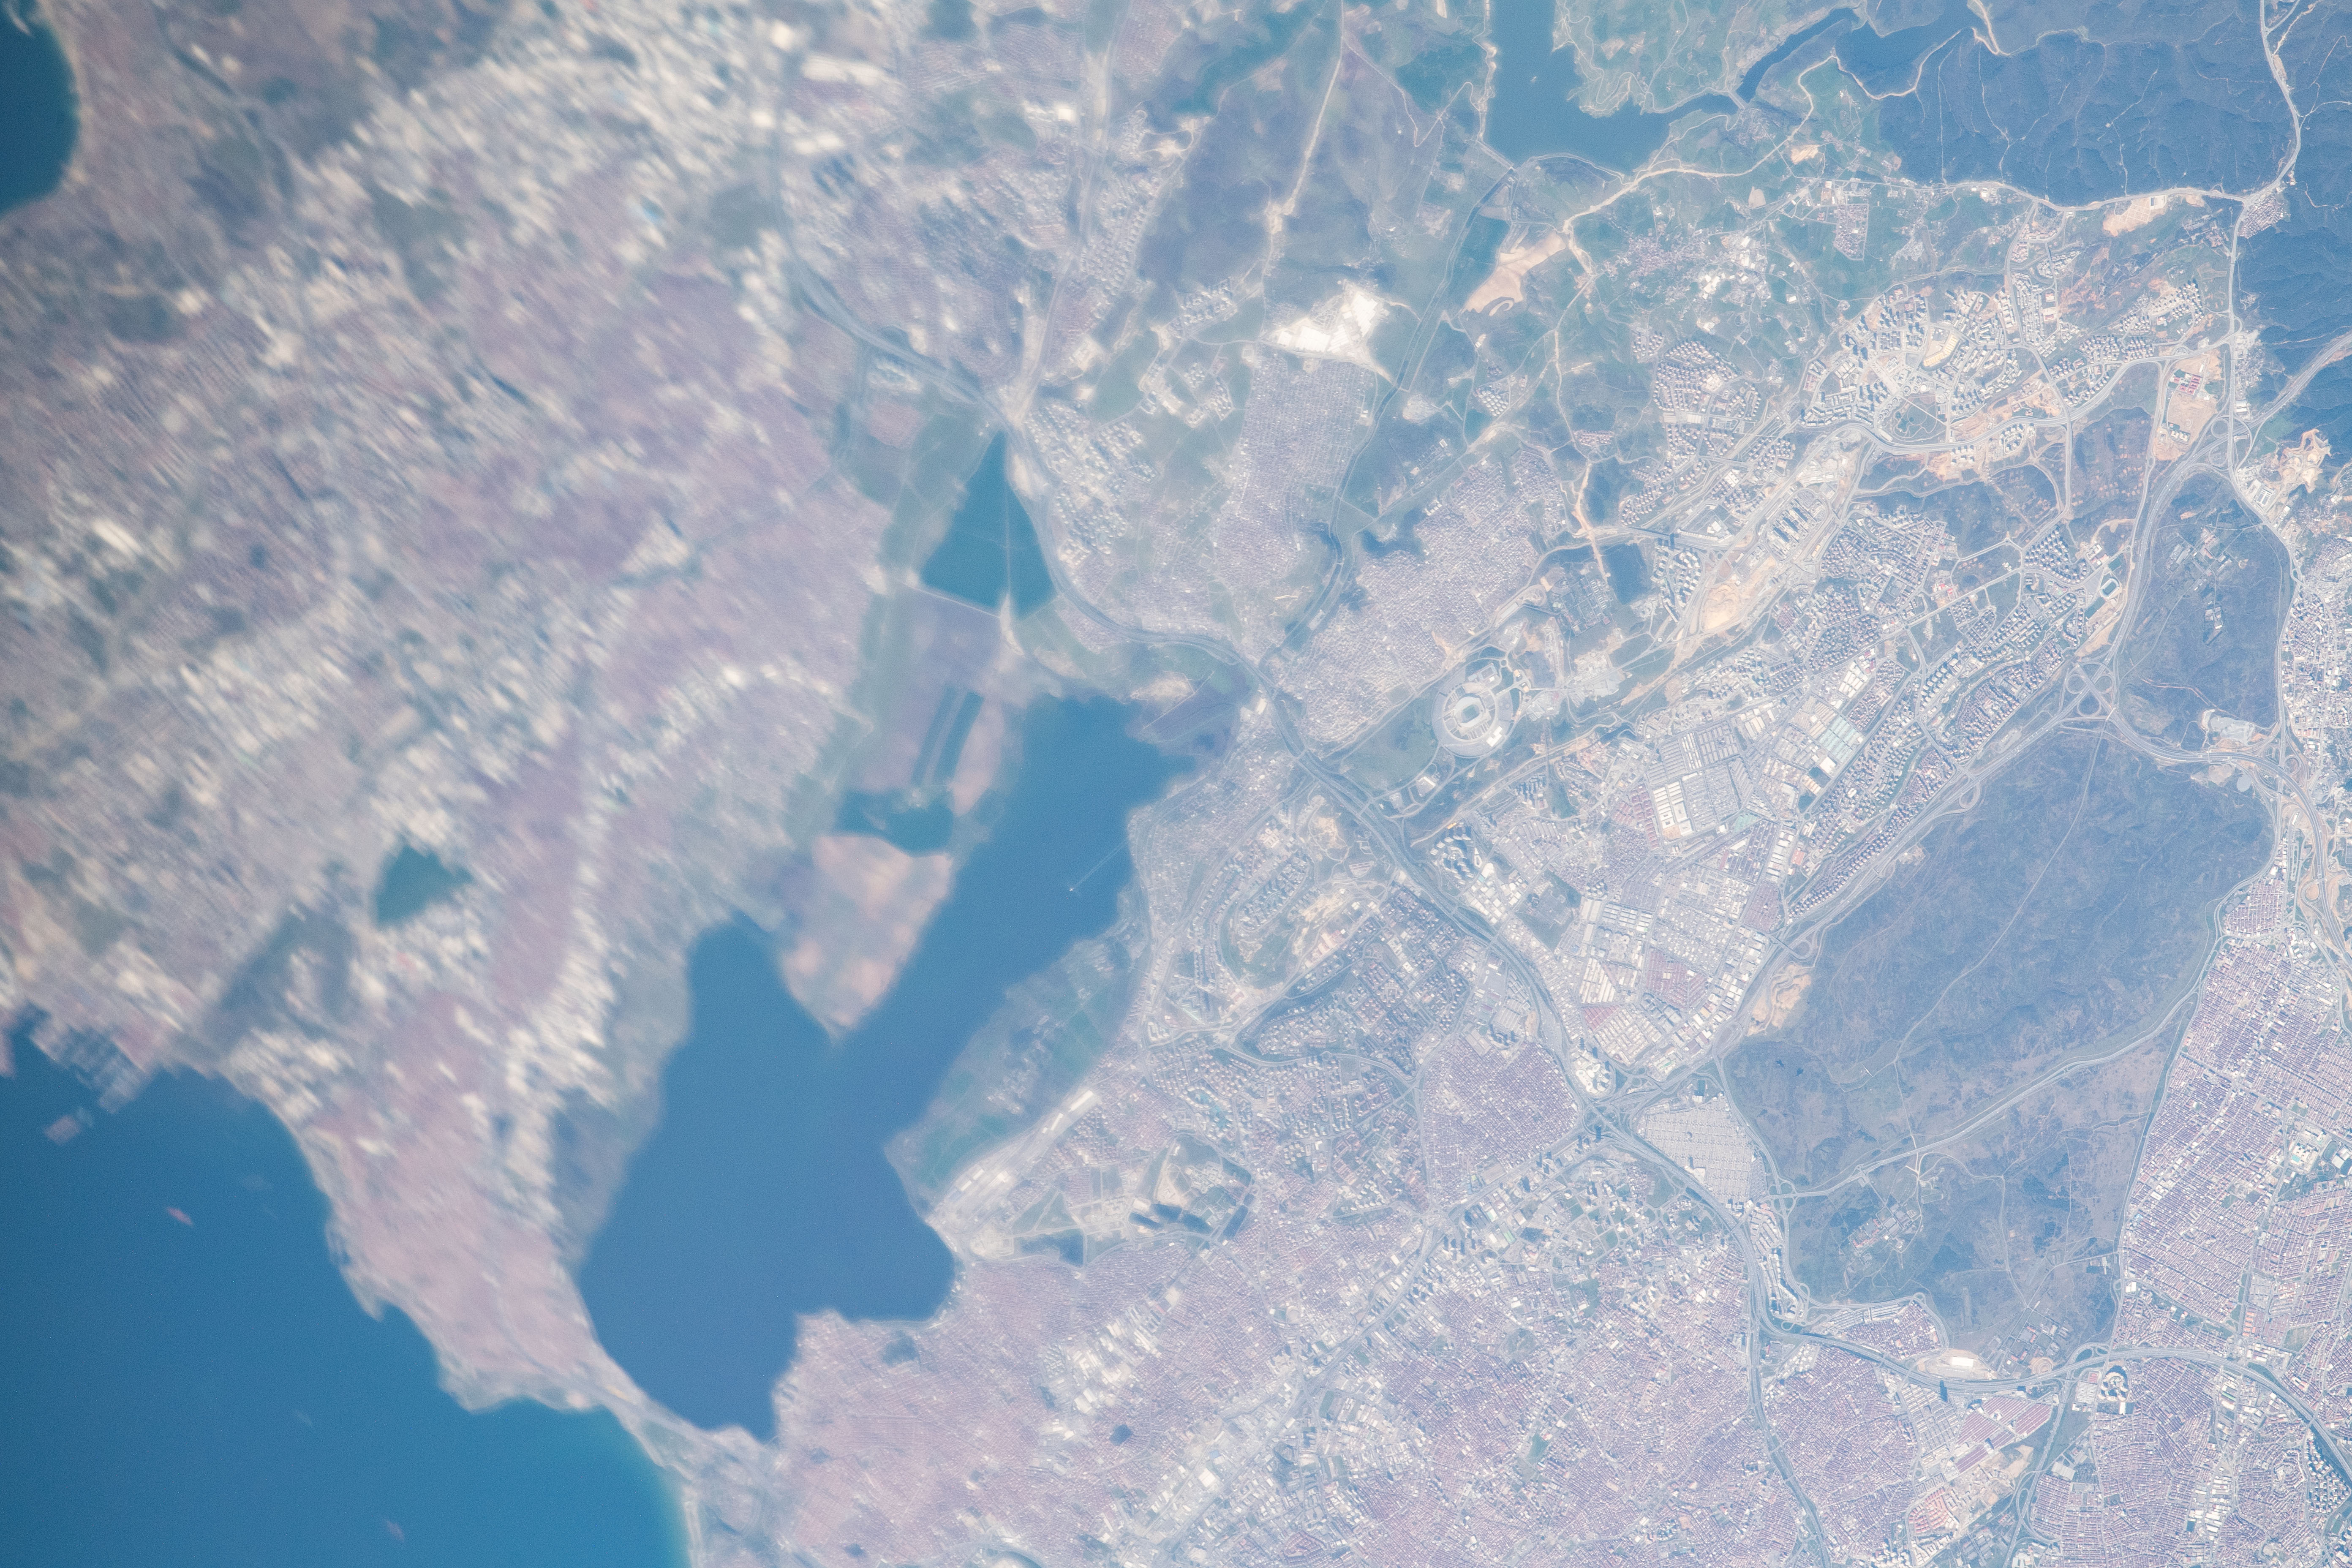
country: TURKEY
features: KUCUKCEKMECE LAKE, MARMARA SEA, SAZLIDERE DAM
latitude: 41.1
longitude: 28.7
